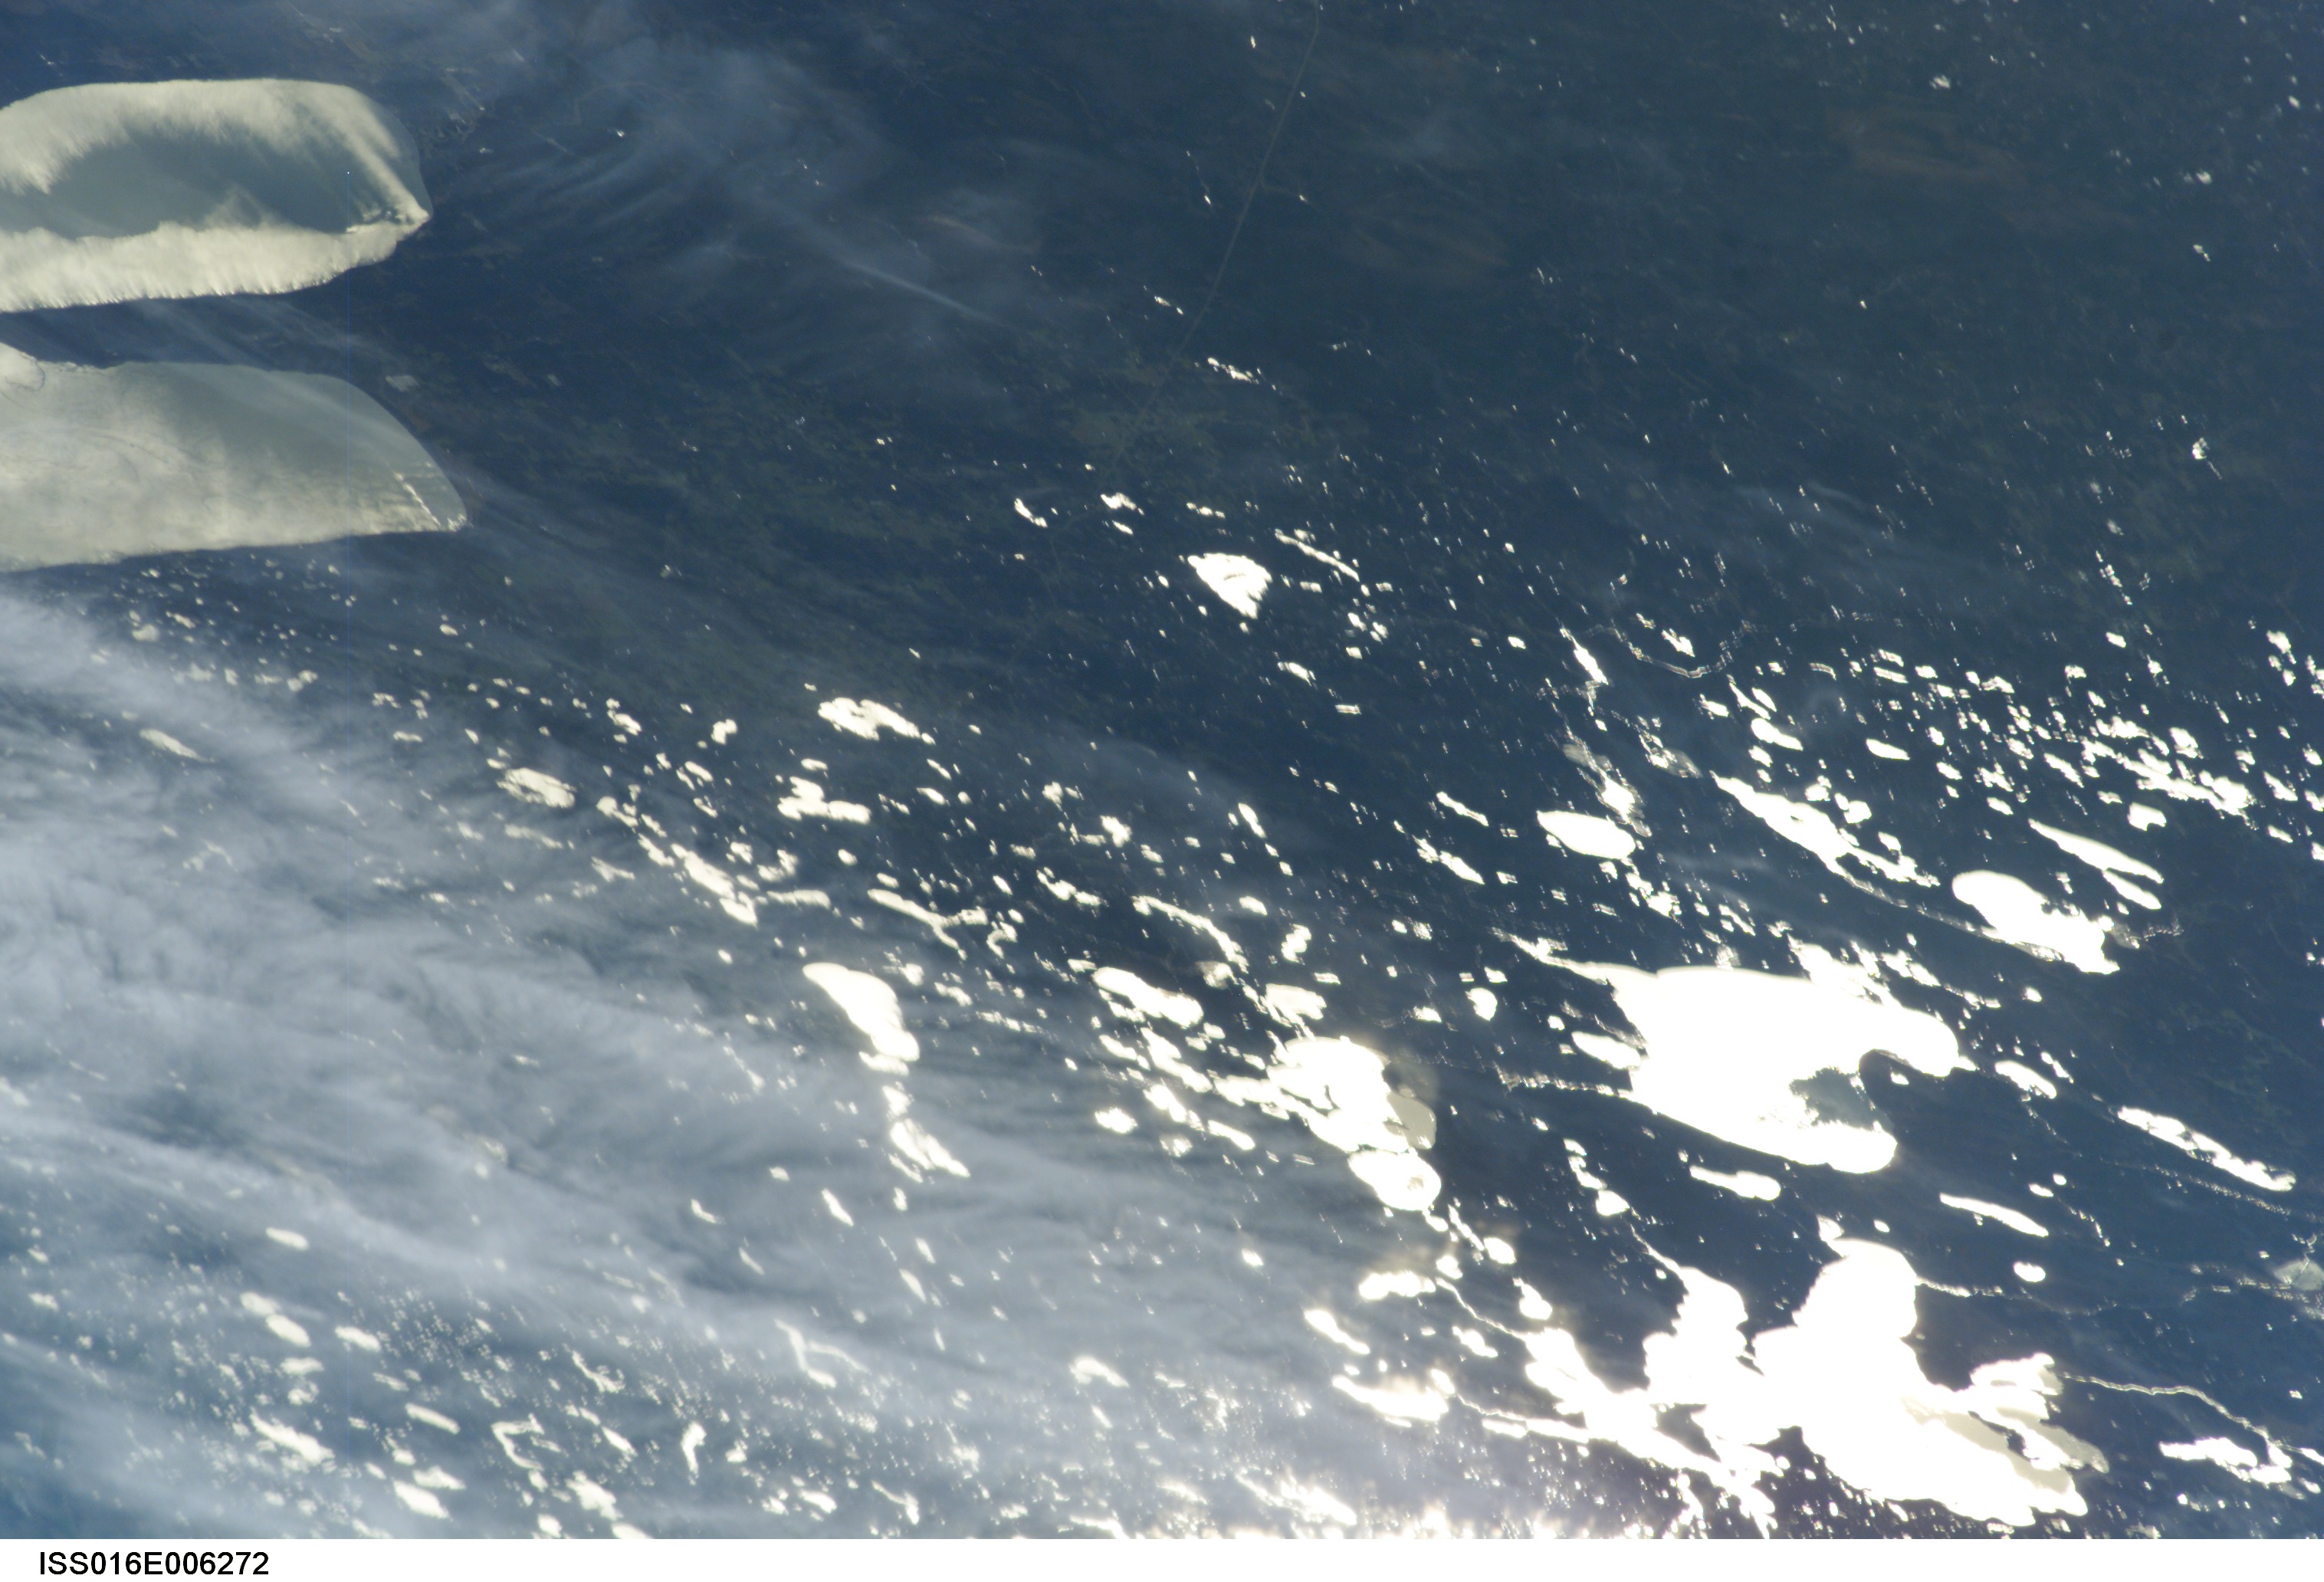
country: USA-MINNESOTA
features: BEMIDJI, LAKE WINNIBIGOSHISH
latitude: 47.6
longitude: -94.5
